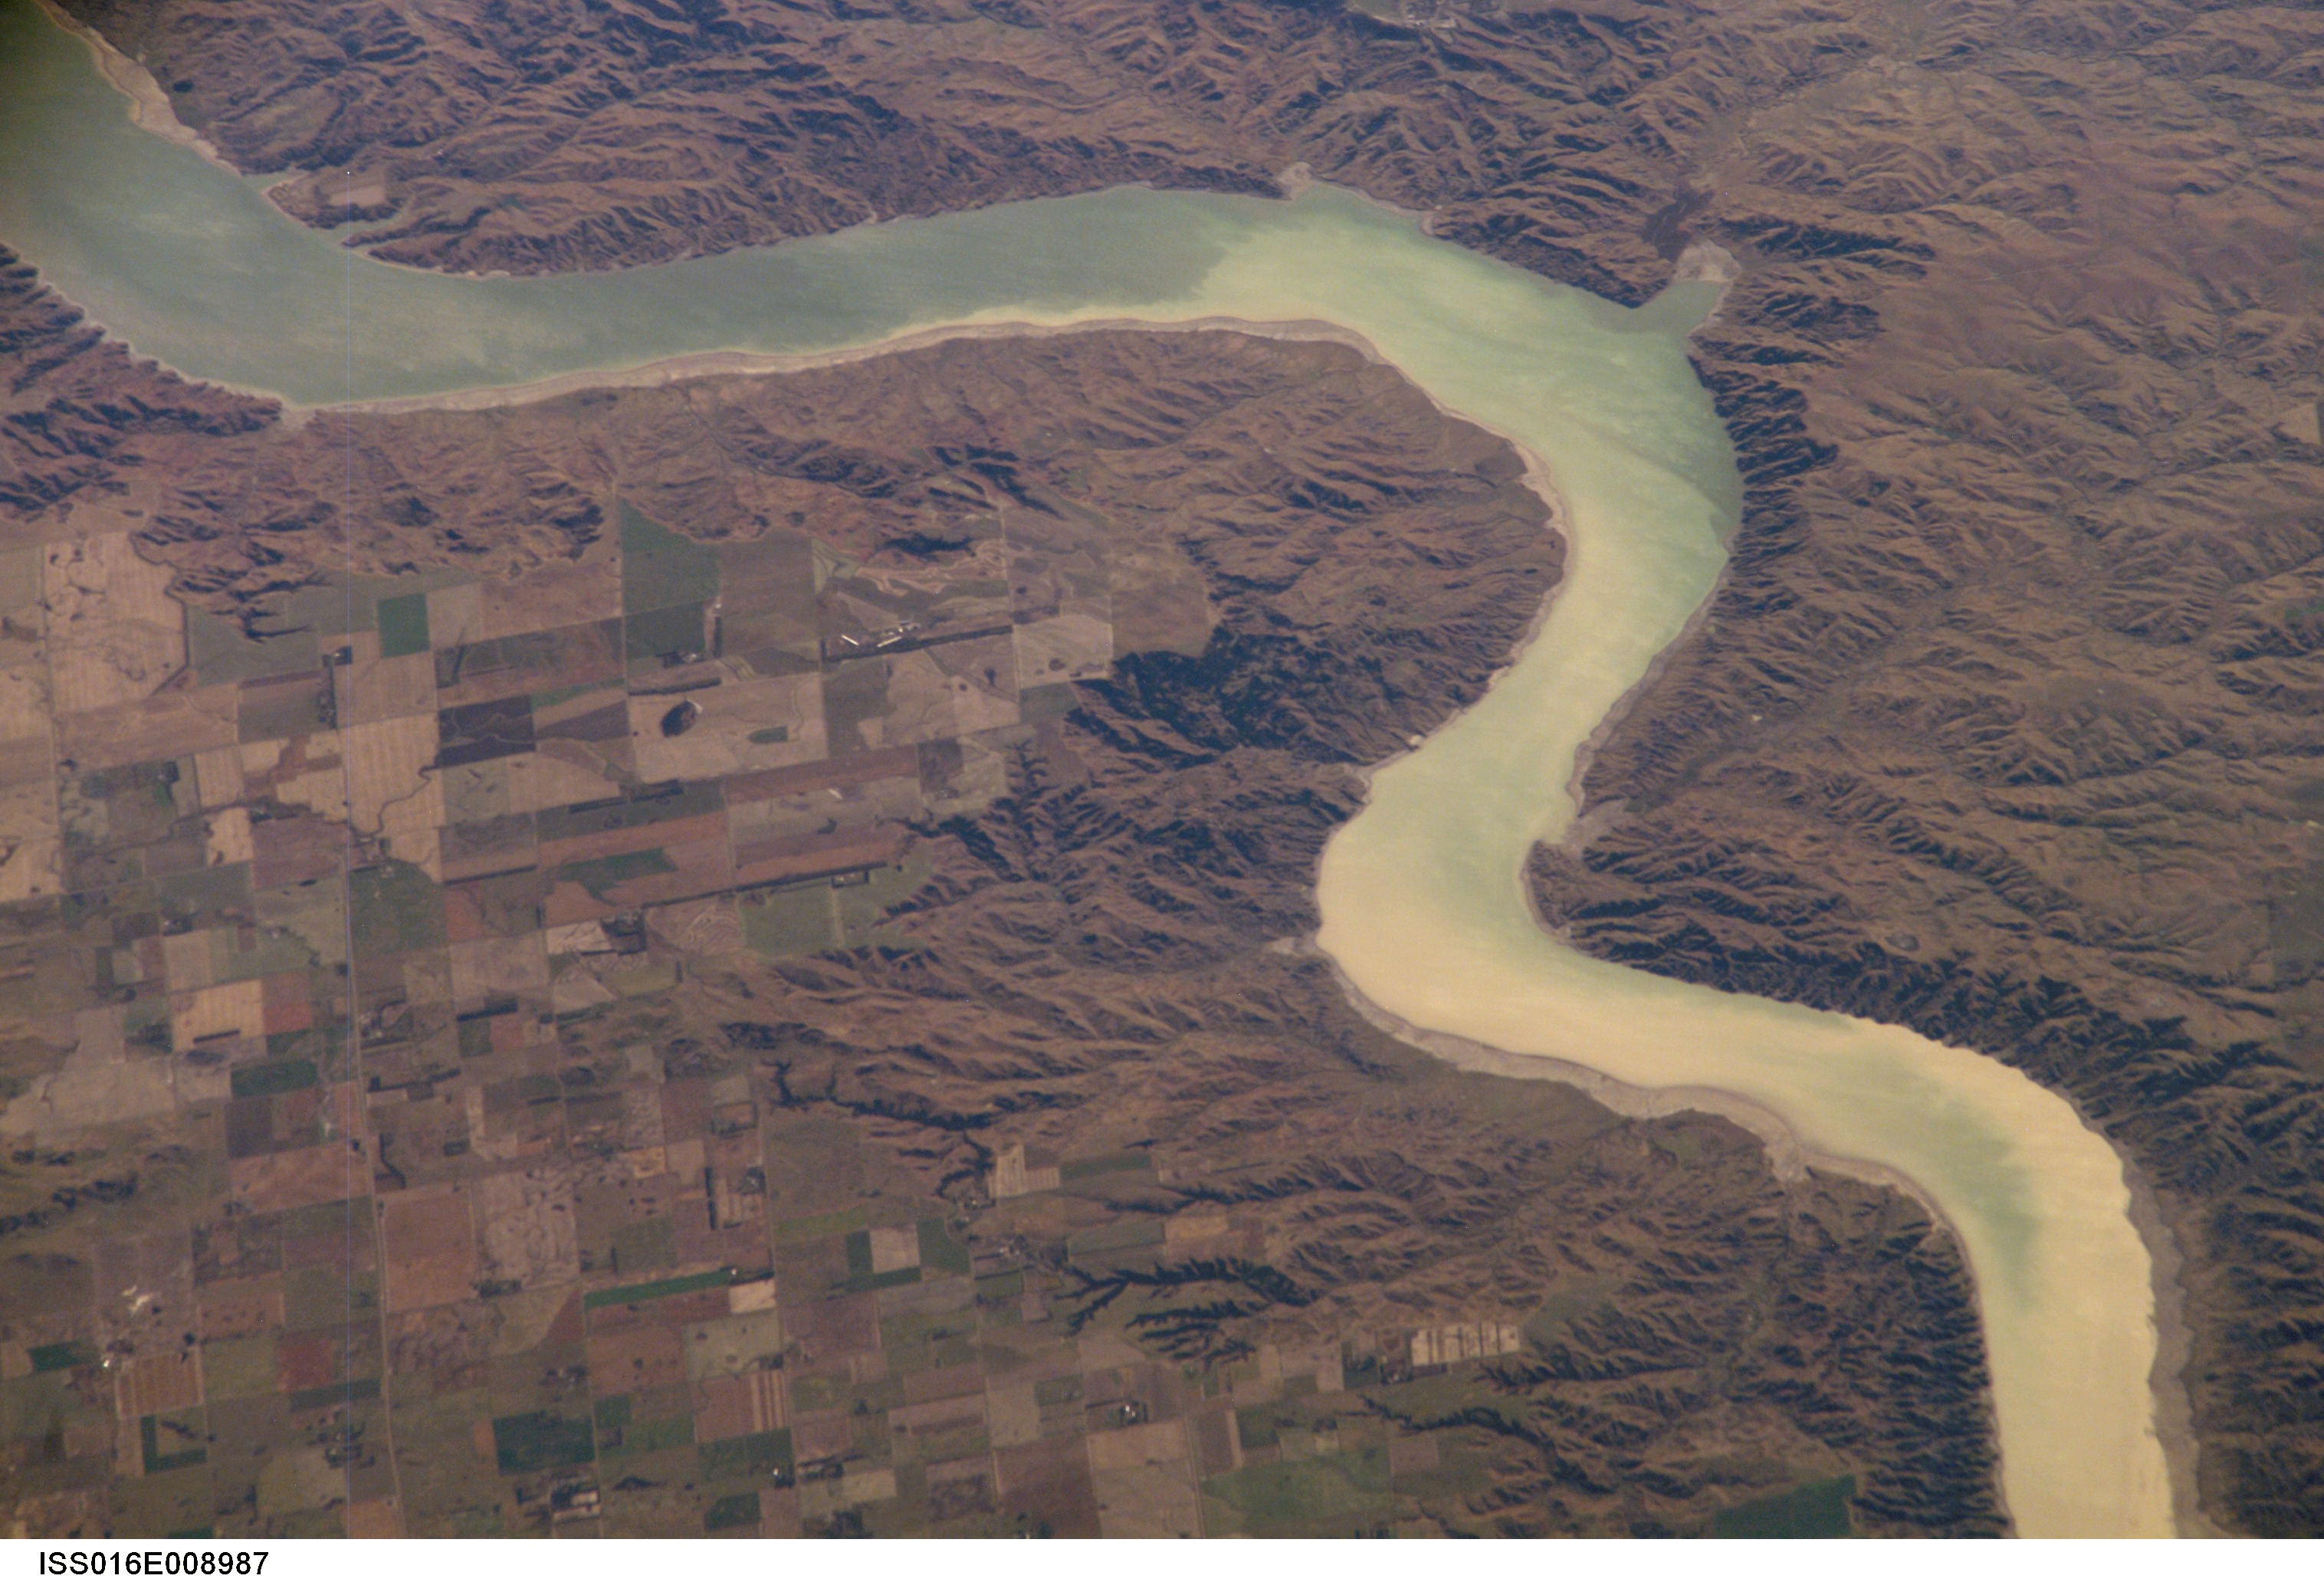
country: USA-SOUTH DAKOTA
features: MISSOURI R., MTS., AGR.
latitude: 43.5
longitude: -99.2
